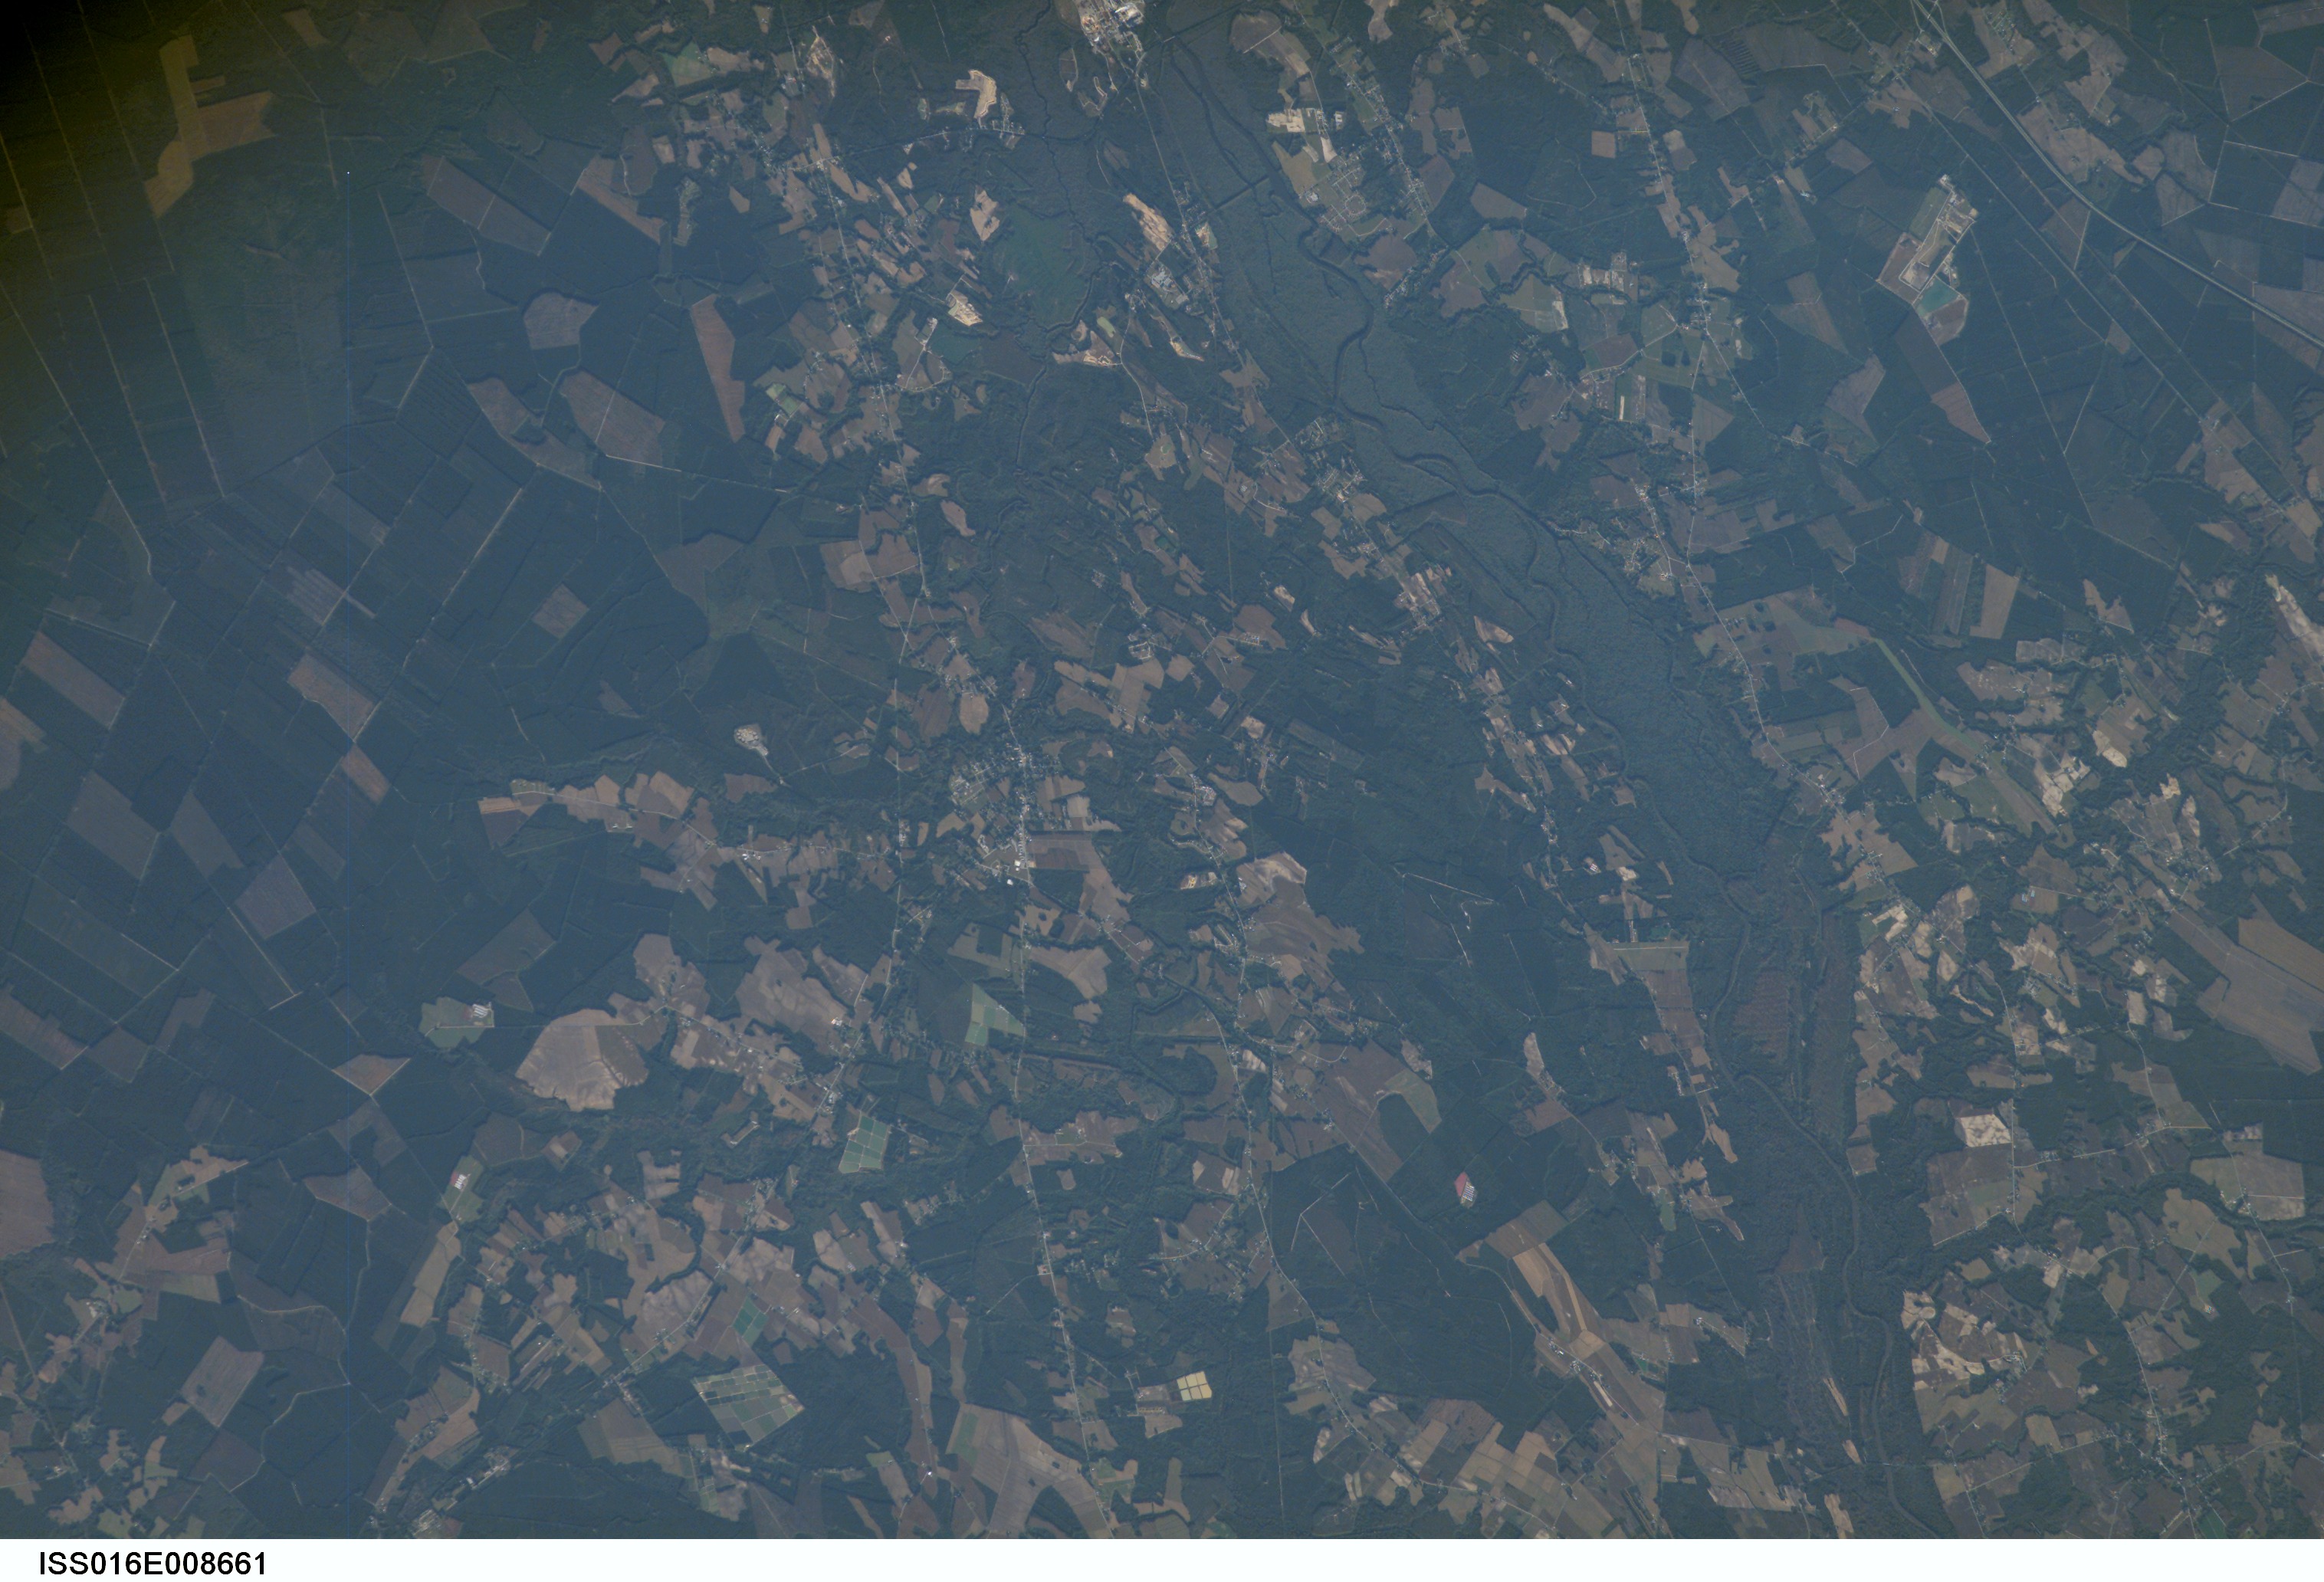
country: USA-NORTH CAROLINA
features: VANCEBORO, FOREST, AGRICULTURE
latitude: 35.3
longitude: -77.1
